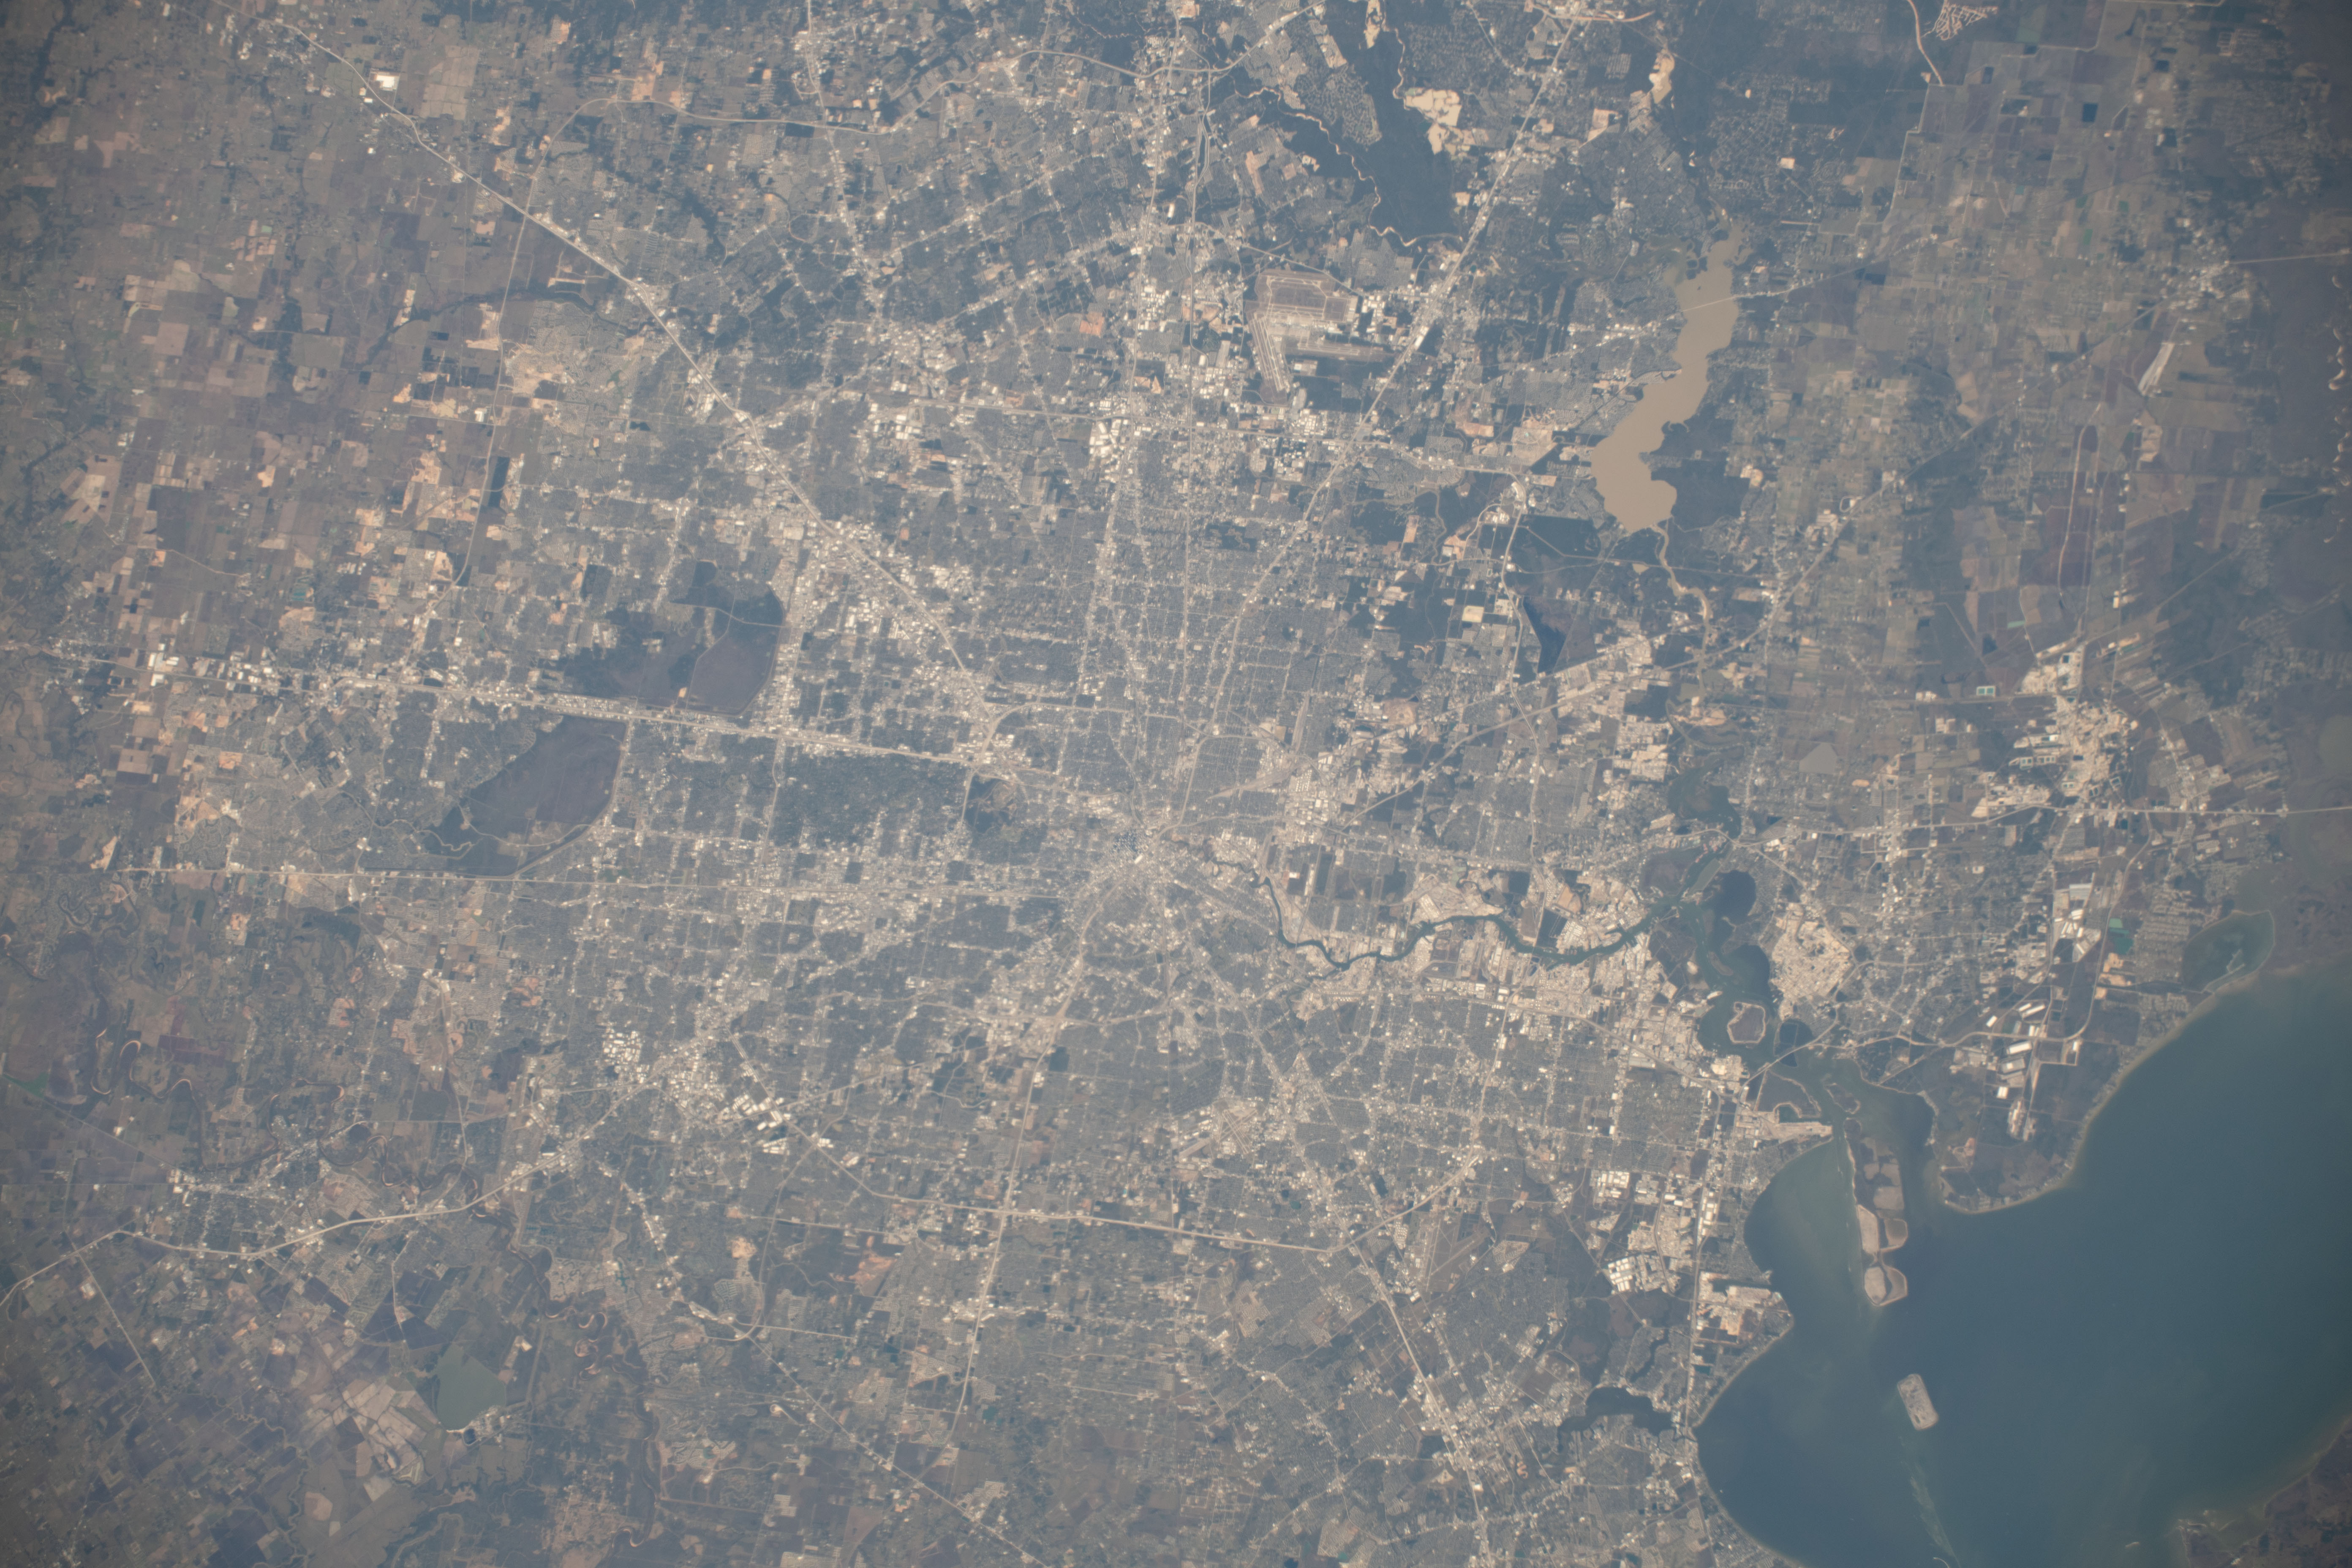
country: USA-TEXAS
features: GALVESTON BAY, HOUSTON
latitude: 29.8
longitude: -95.4
